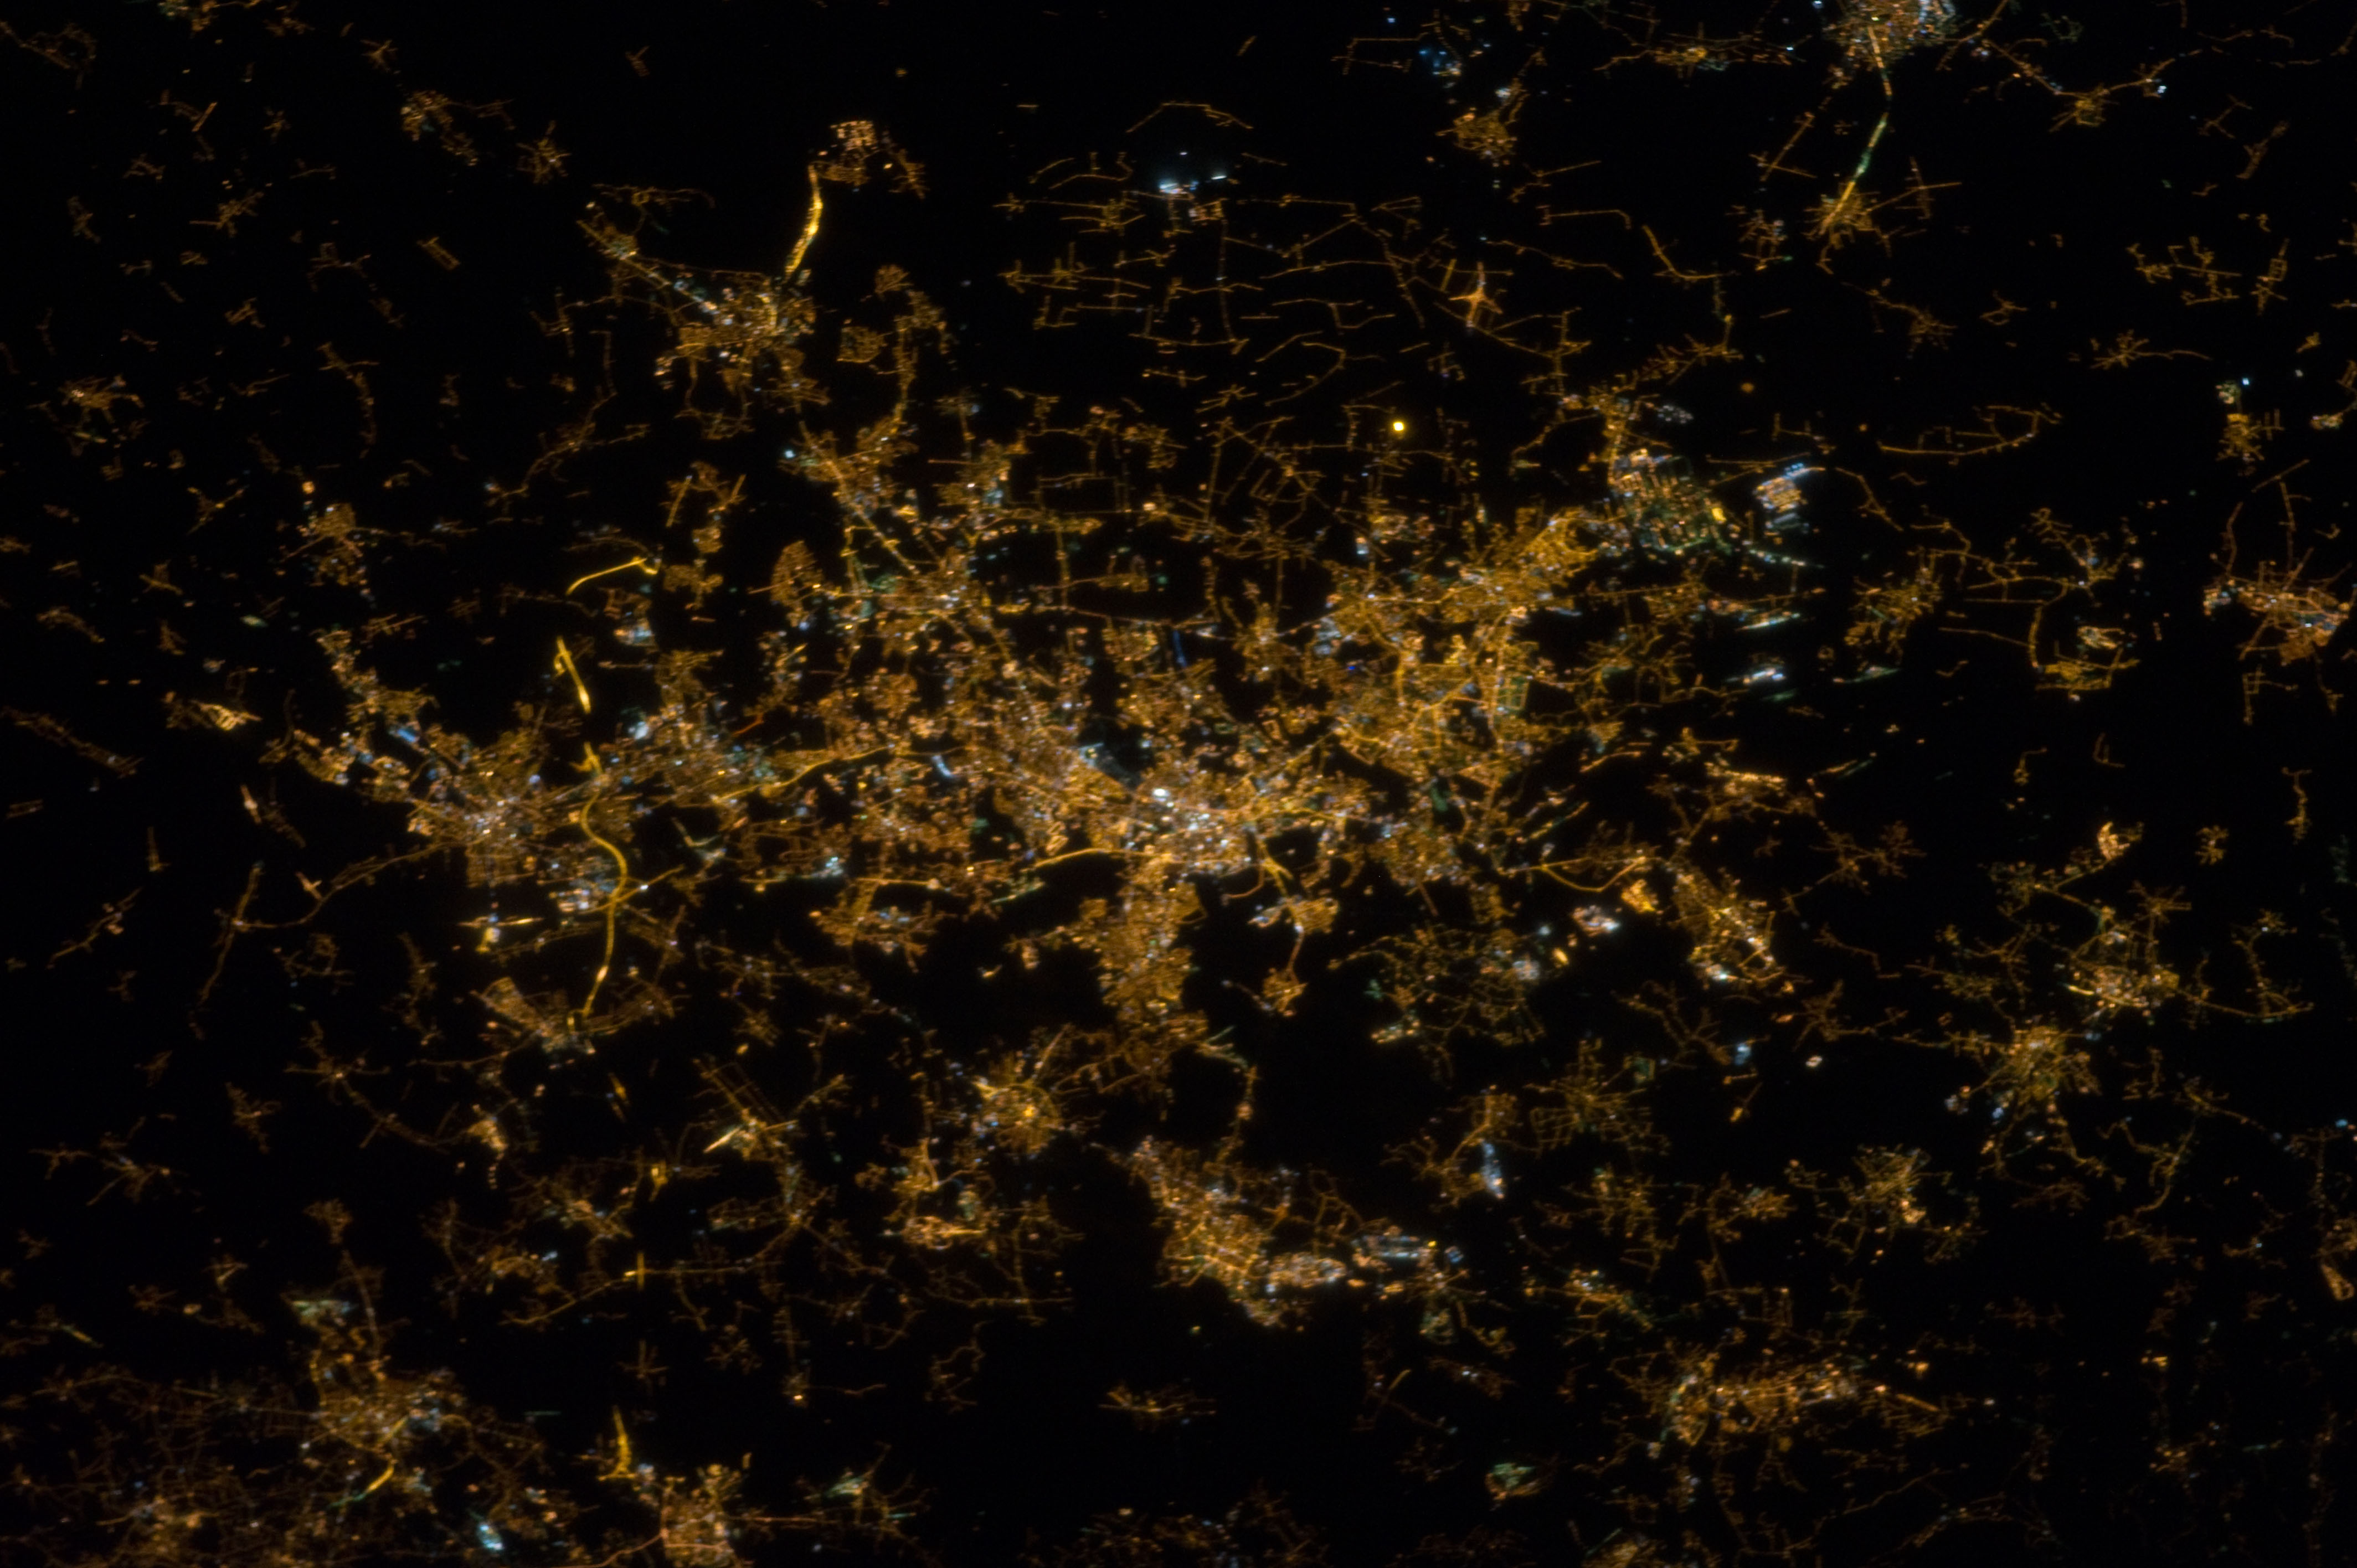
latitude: 51.2
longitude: 19.9
